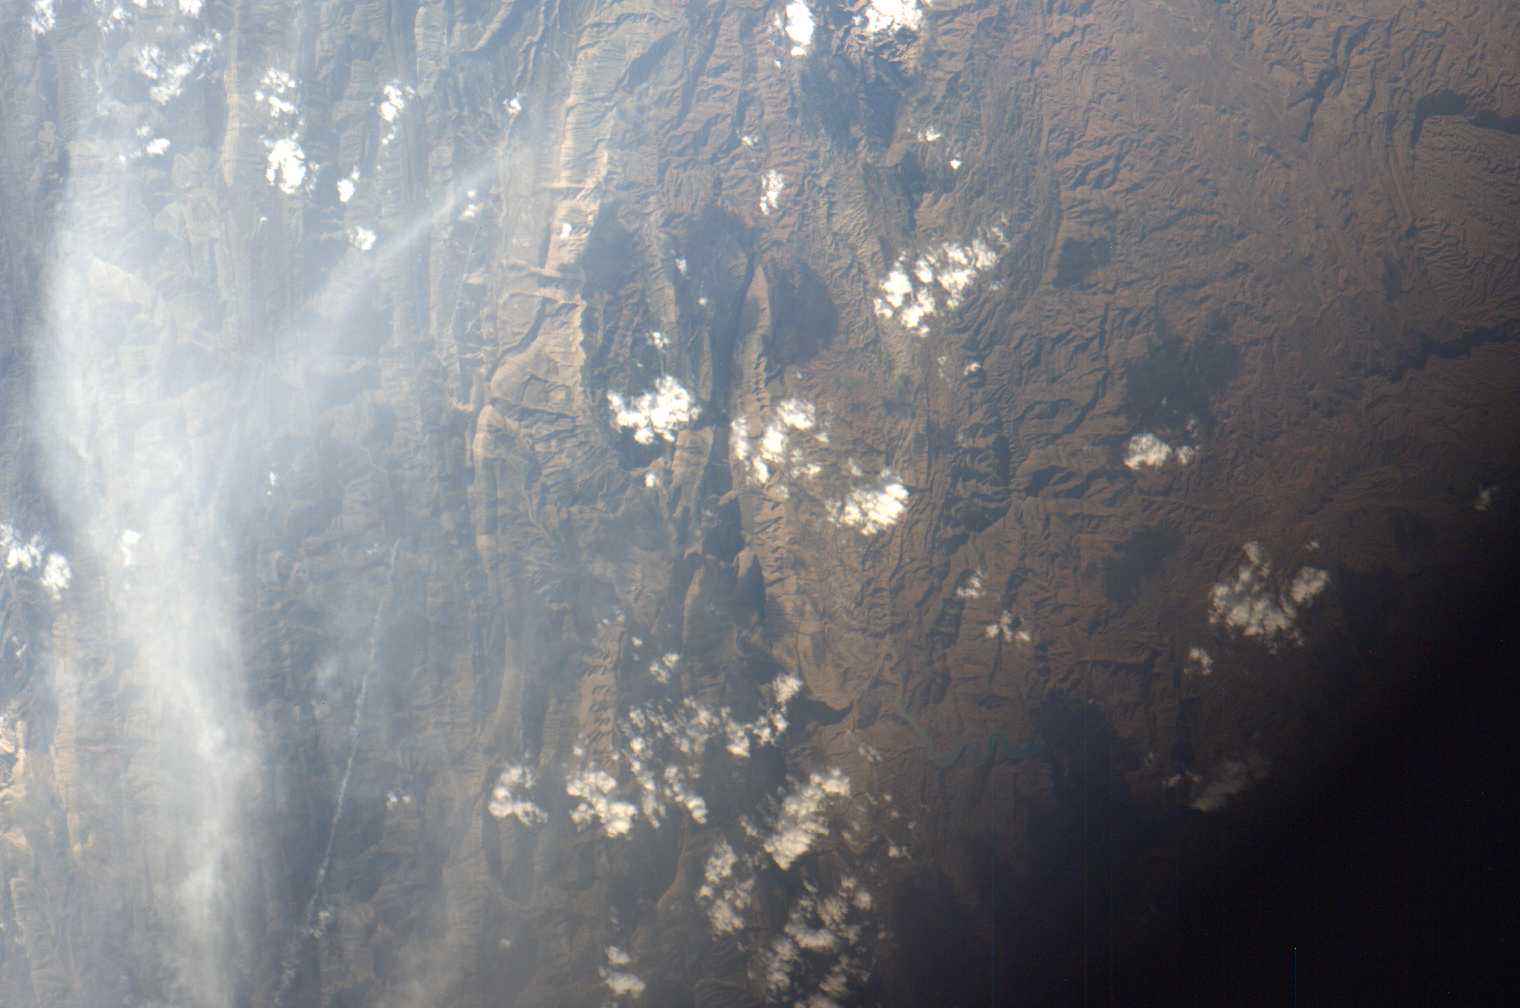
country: IRAN
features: ZAGROS MTS.
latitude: 33.0
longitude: 49.0
